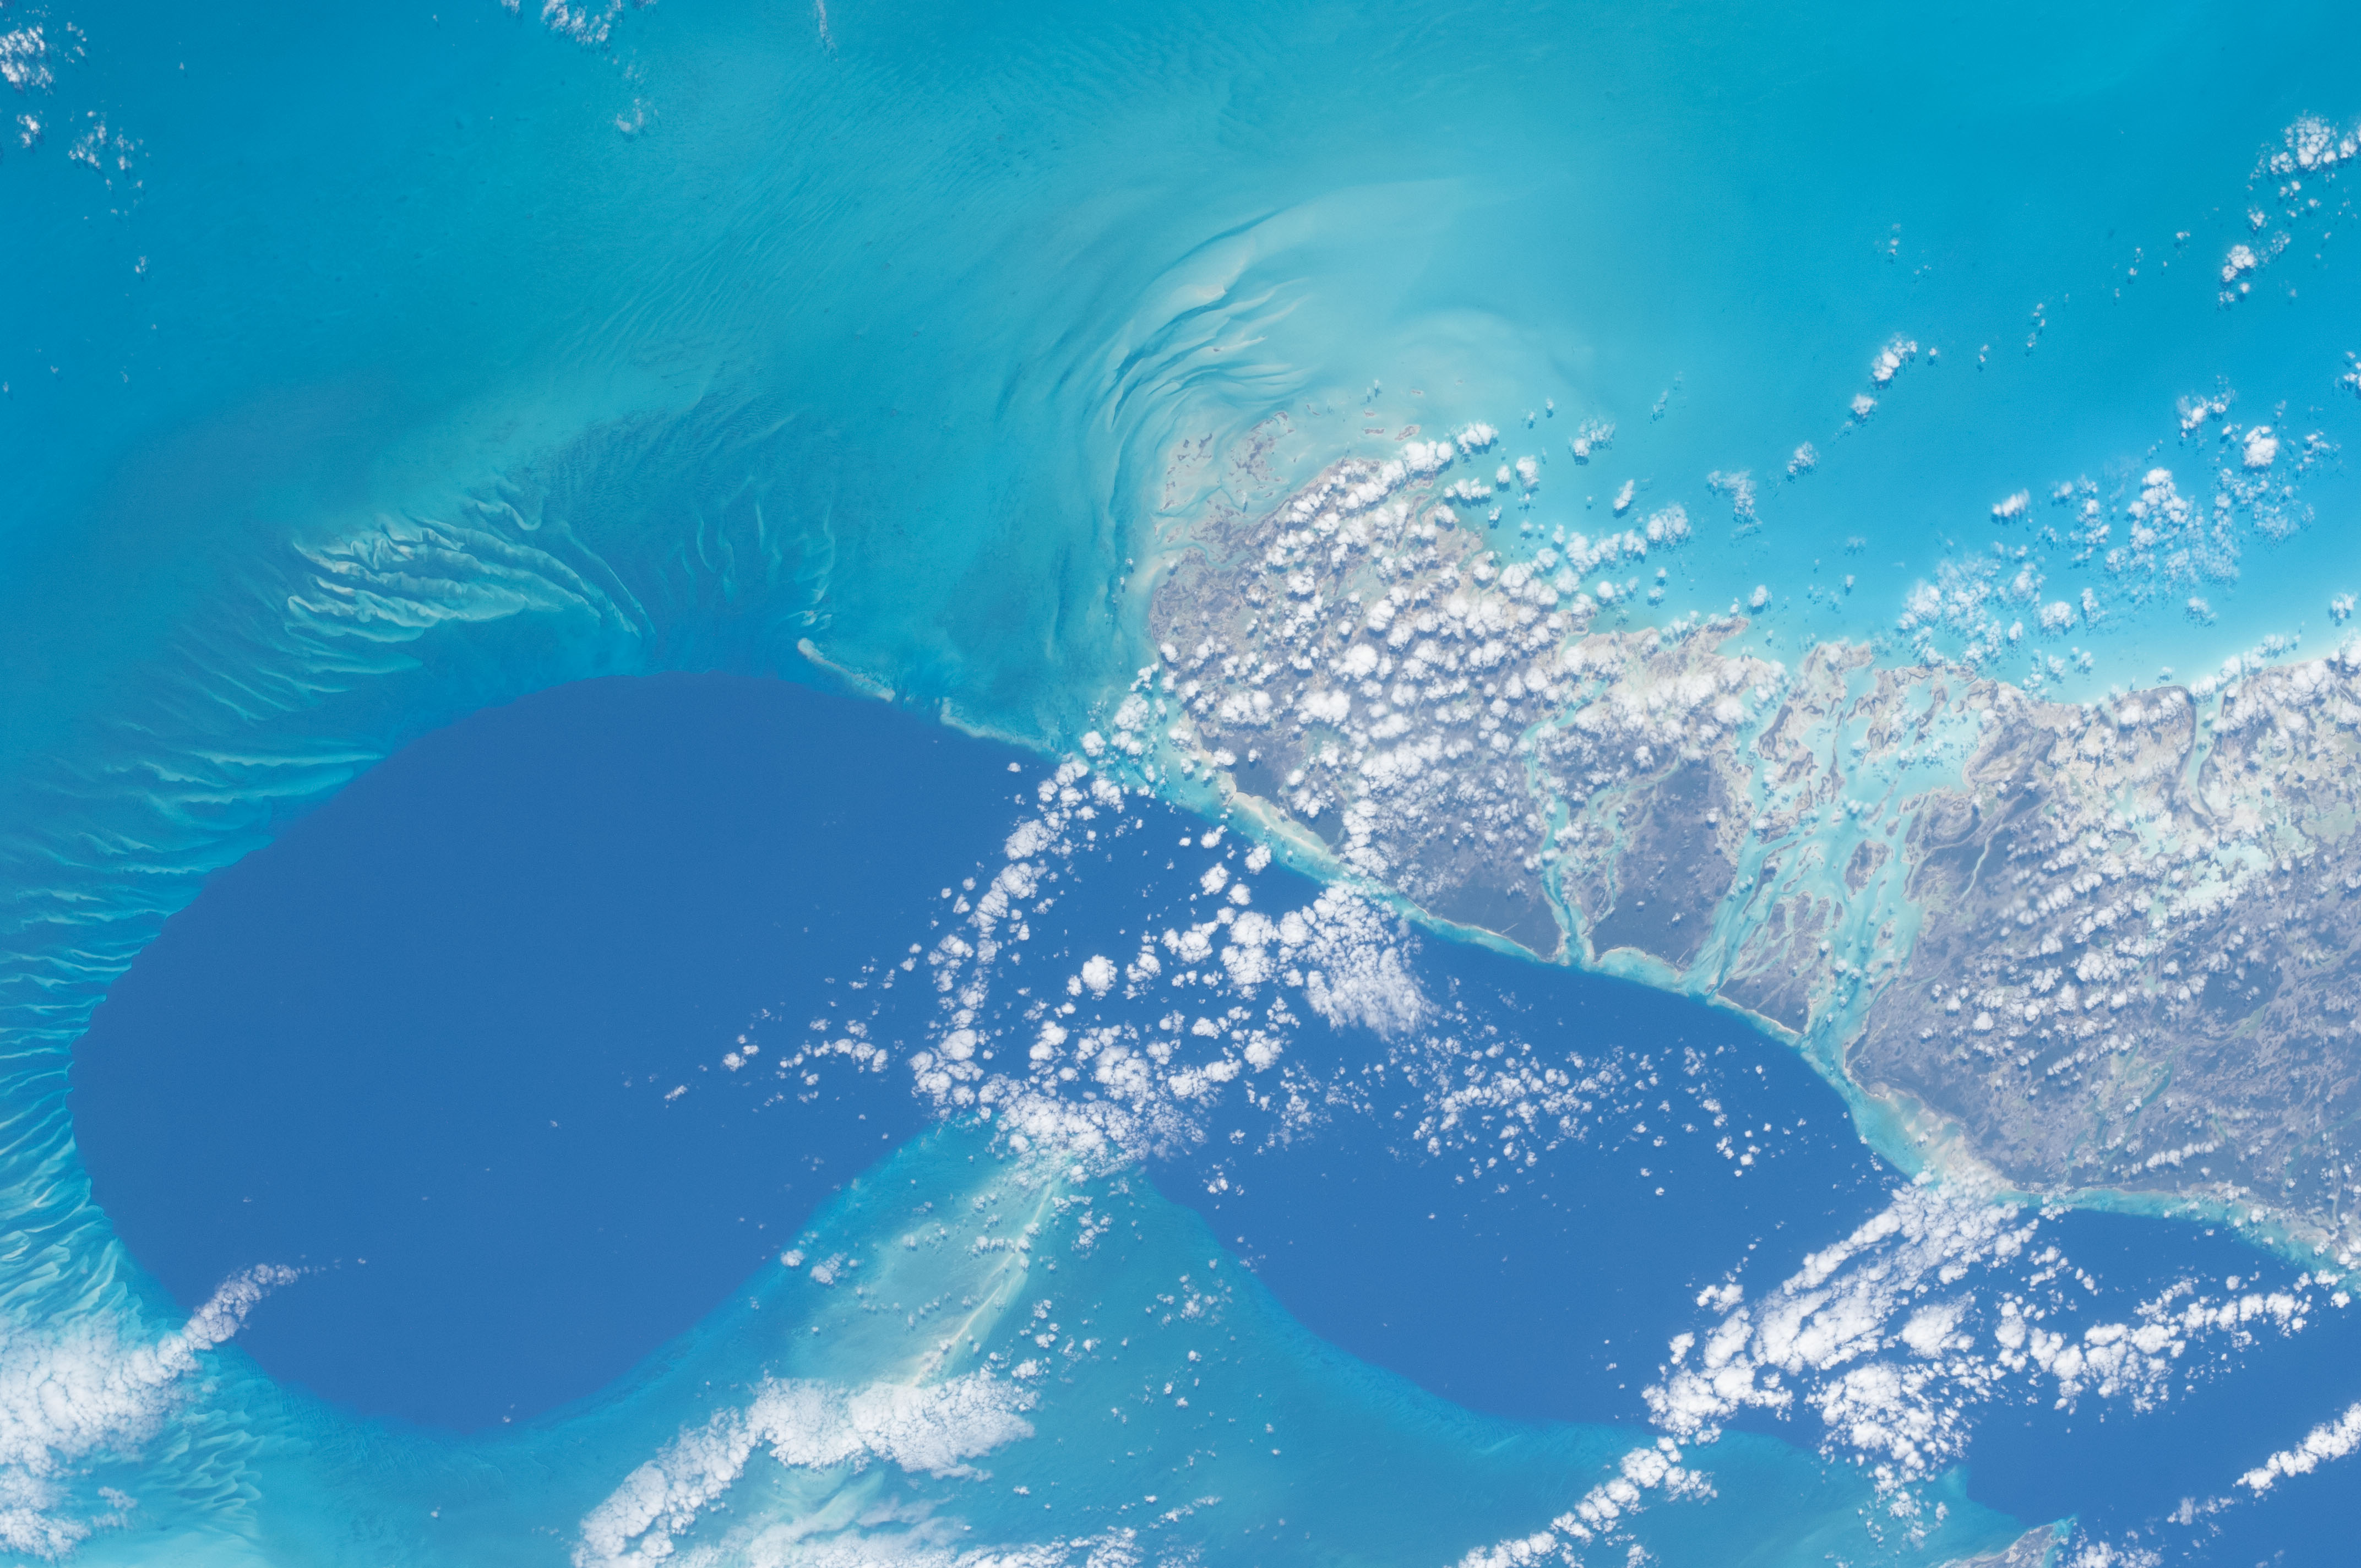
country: BAHAMAS
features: GREAT BAHAMA BANK, TONGUE OF THE OCEAN, S. ANDROS I.
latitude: 24.0
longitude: -77.5
